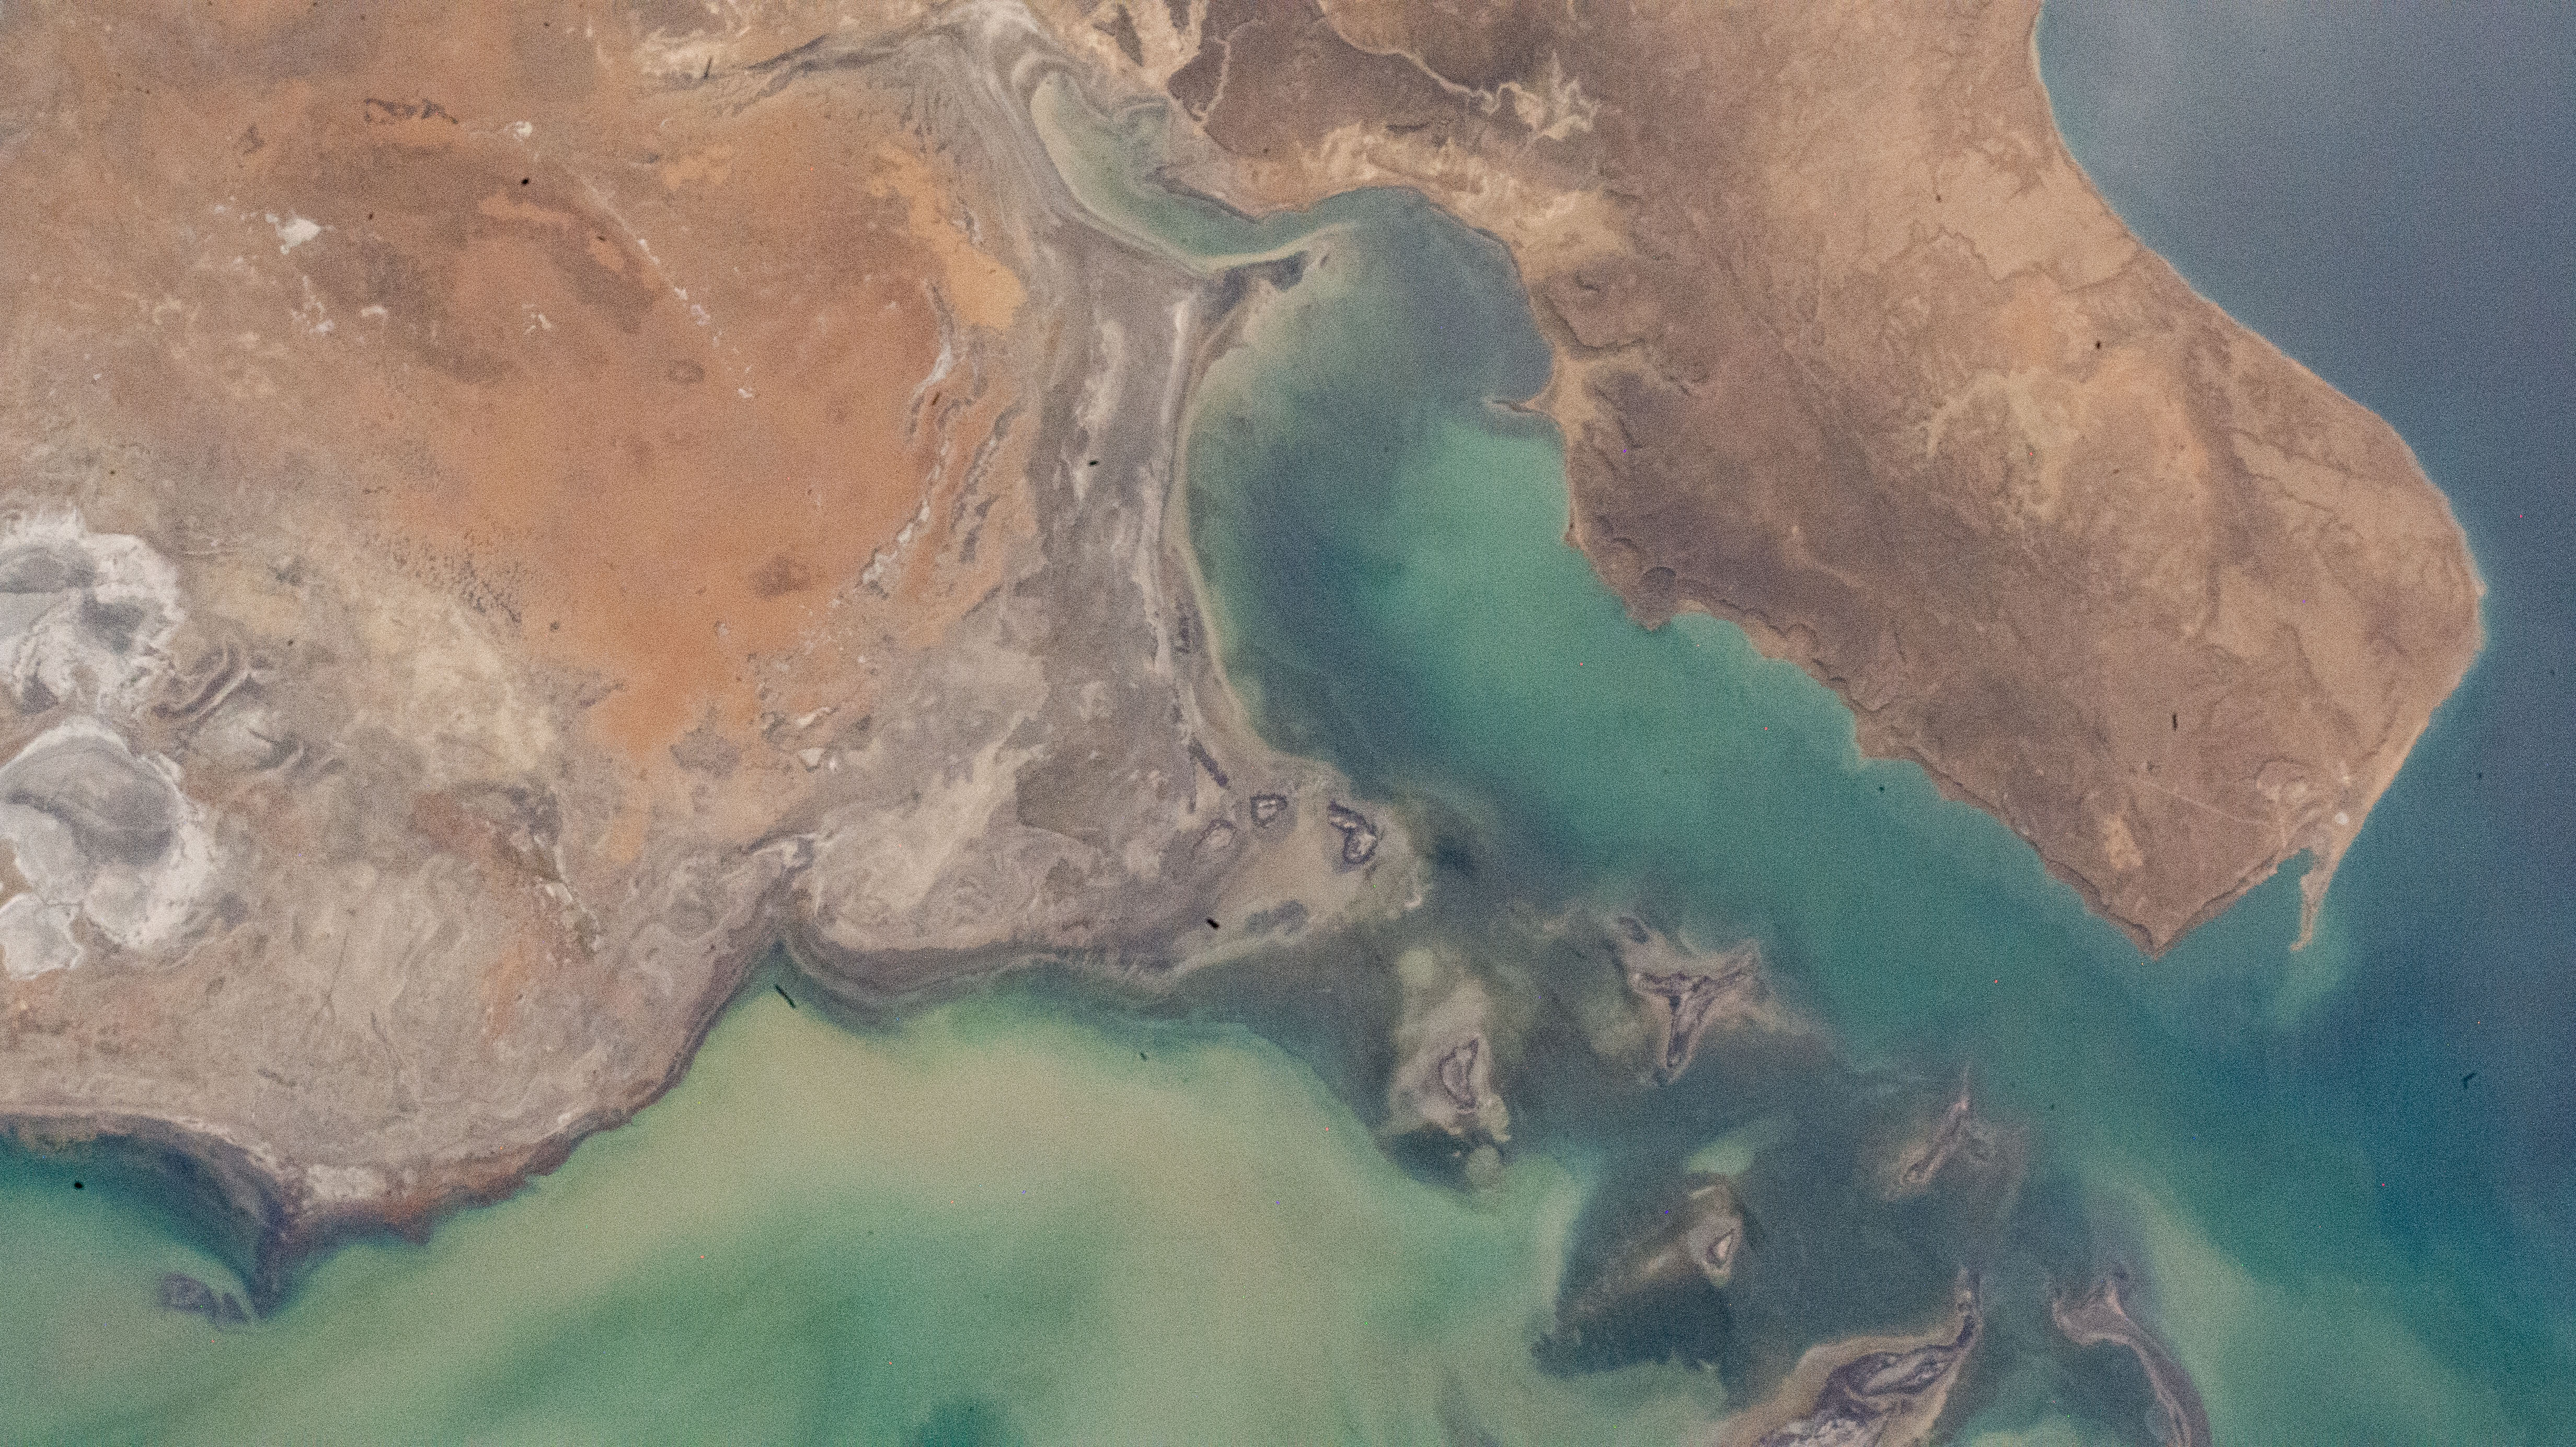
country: KAZAKHSTAN
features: TUPKARAGAN DISTRICT KAZACHSTAN, CASPIAN SEA,BAUTINO, KAZAKHSTAN, CASPIAN SEA,CASPIAN SEA, SAD DUBSKOGO, FORT SHEVCHENKO
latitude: 44.8
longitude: 51.0
